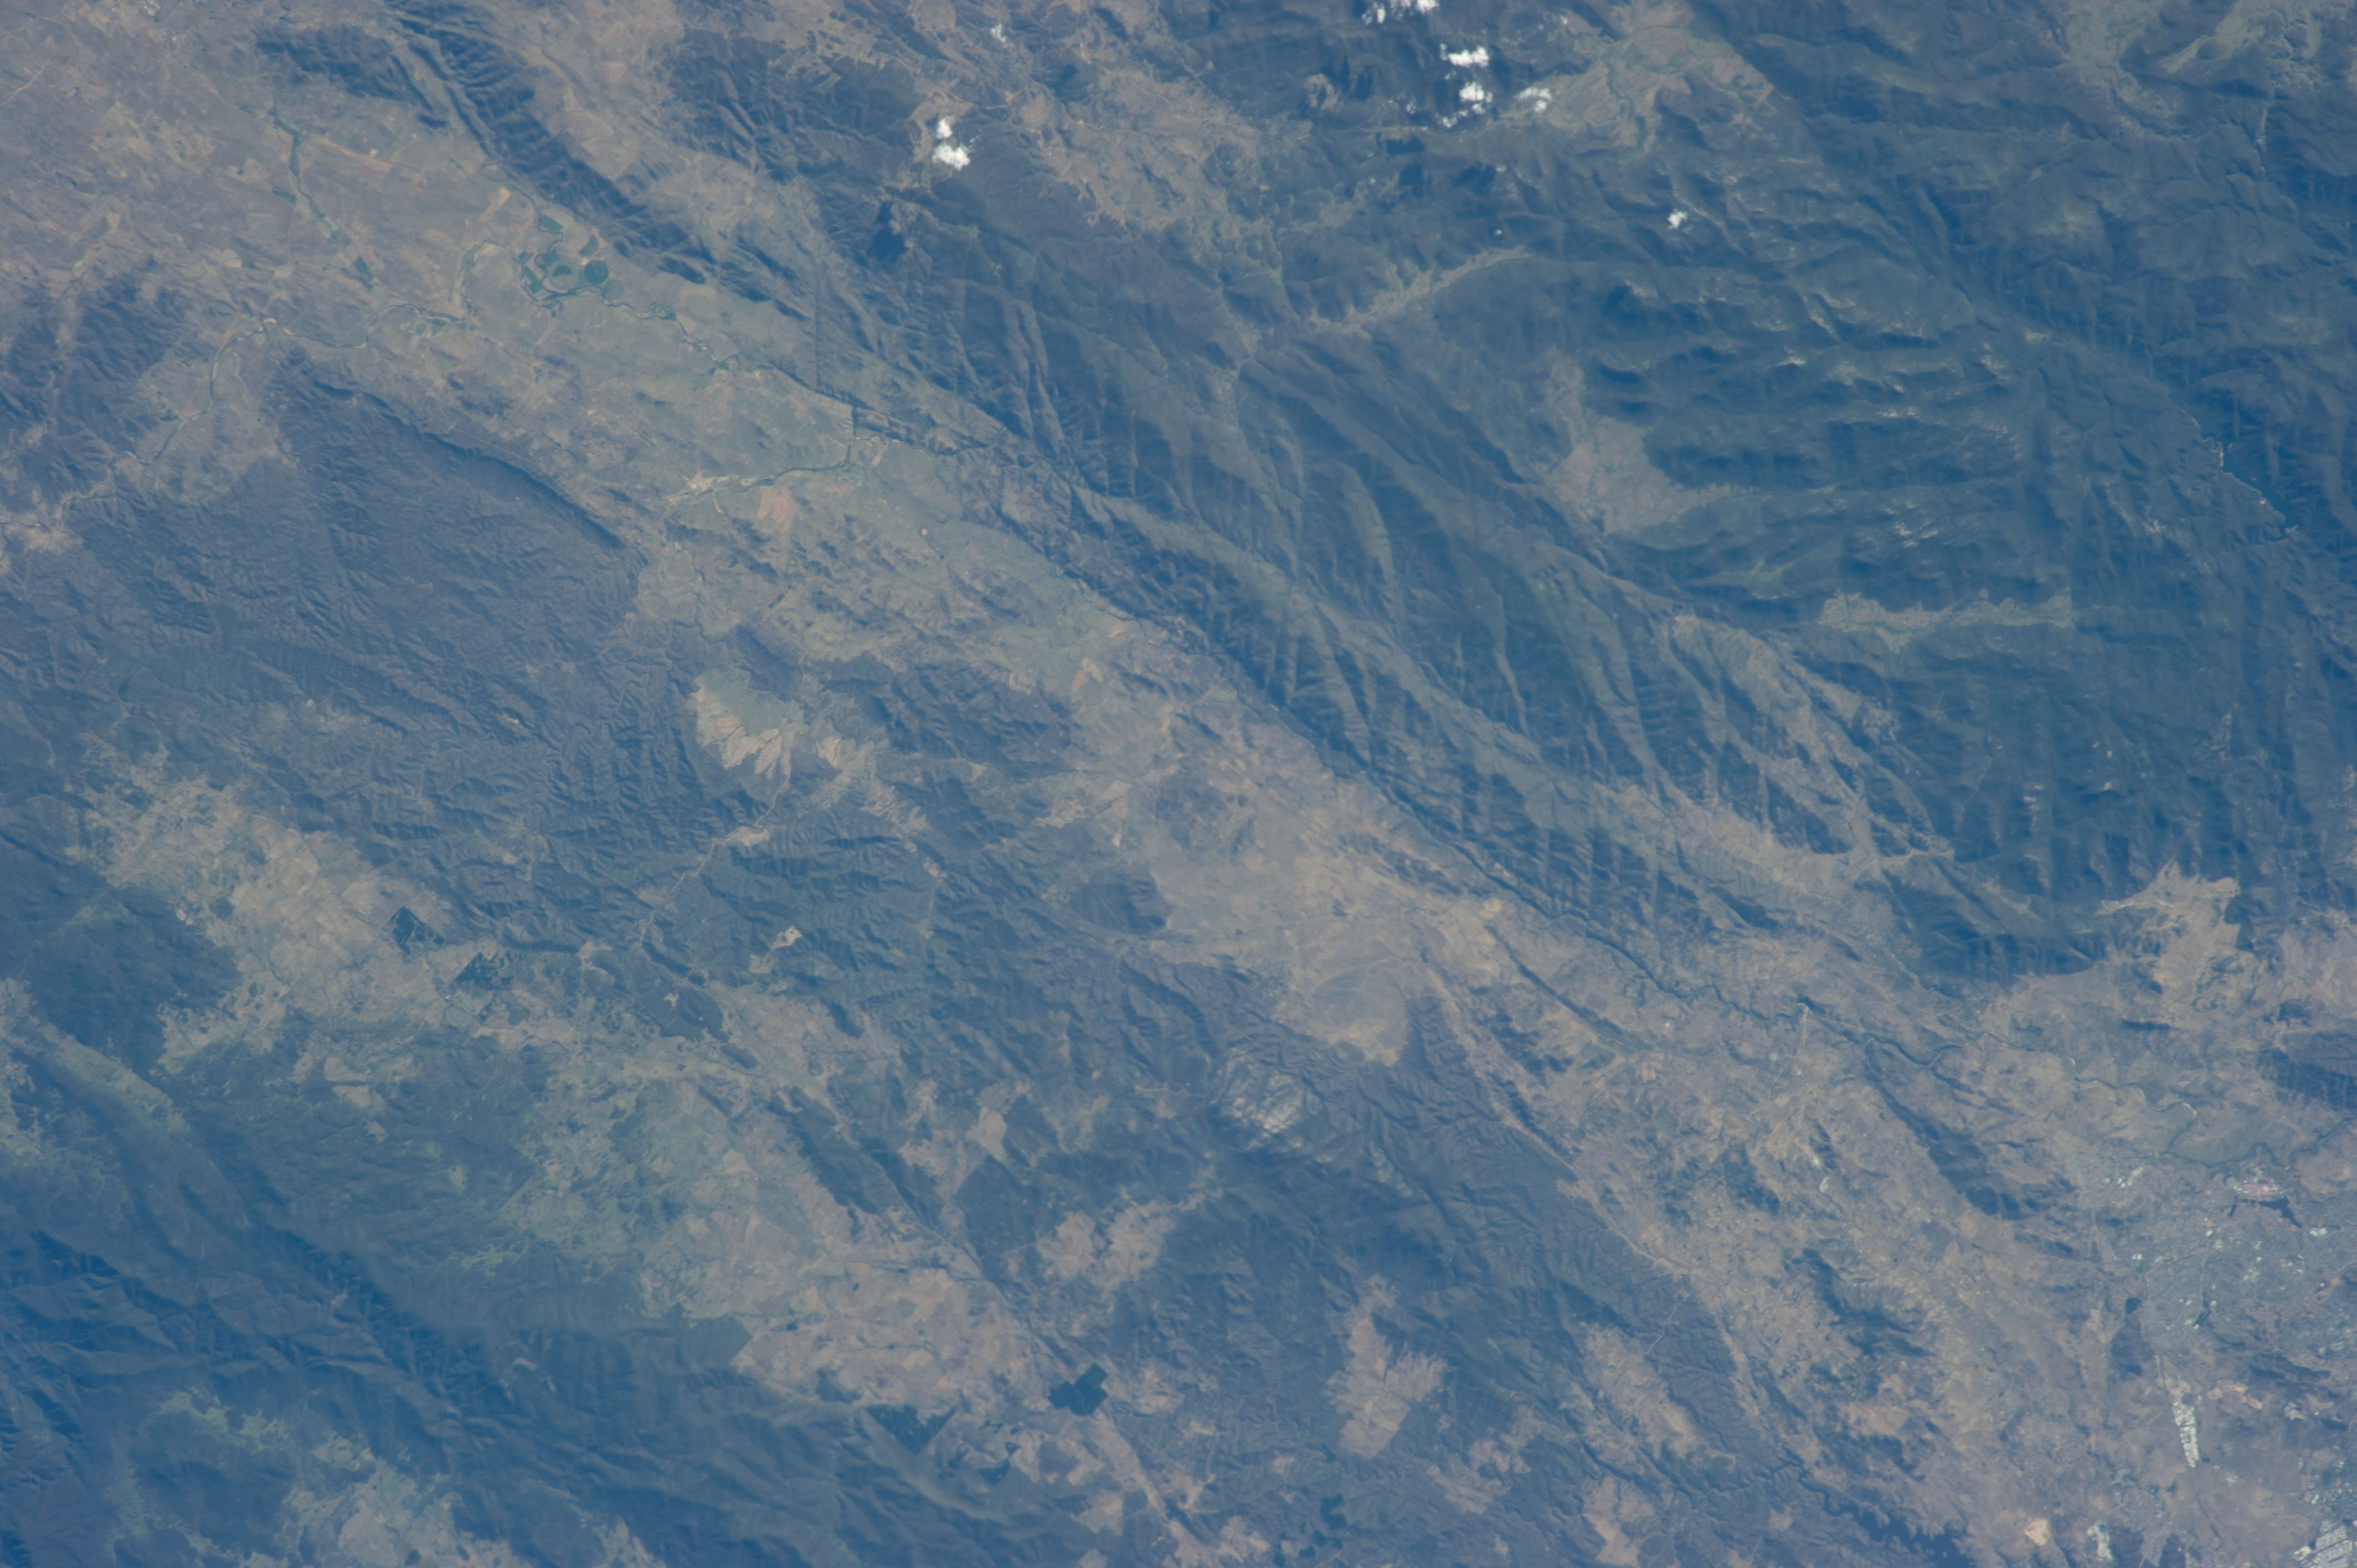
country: AUSTRALIA-NSW
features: W. CANBERRA, AUSTRALIAN ALPS MTS.
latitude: -35.7
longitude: 149.3
